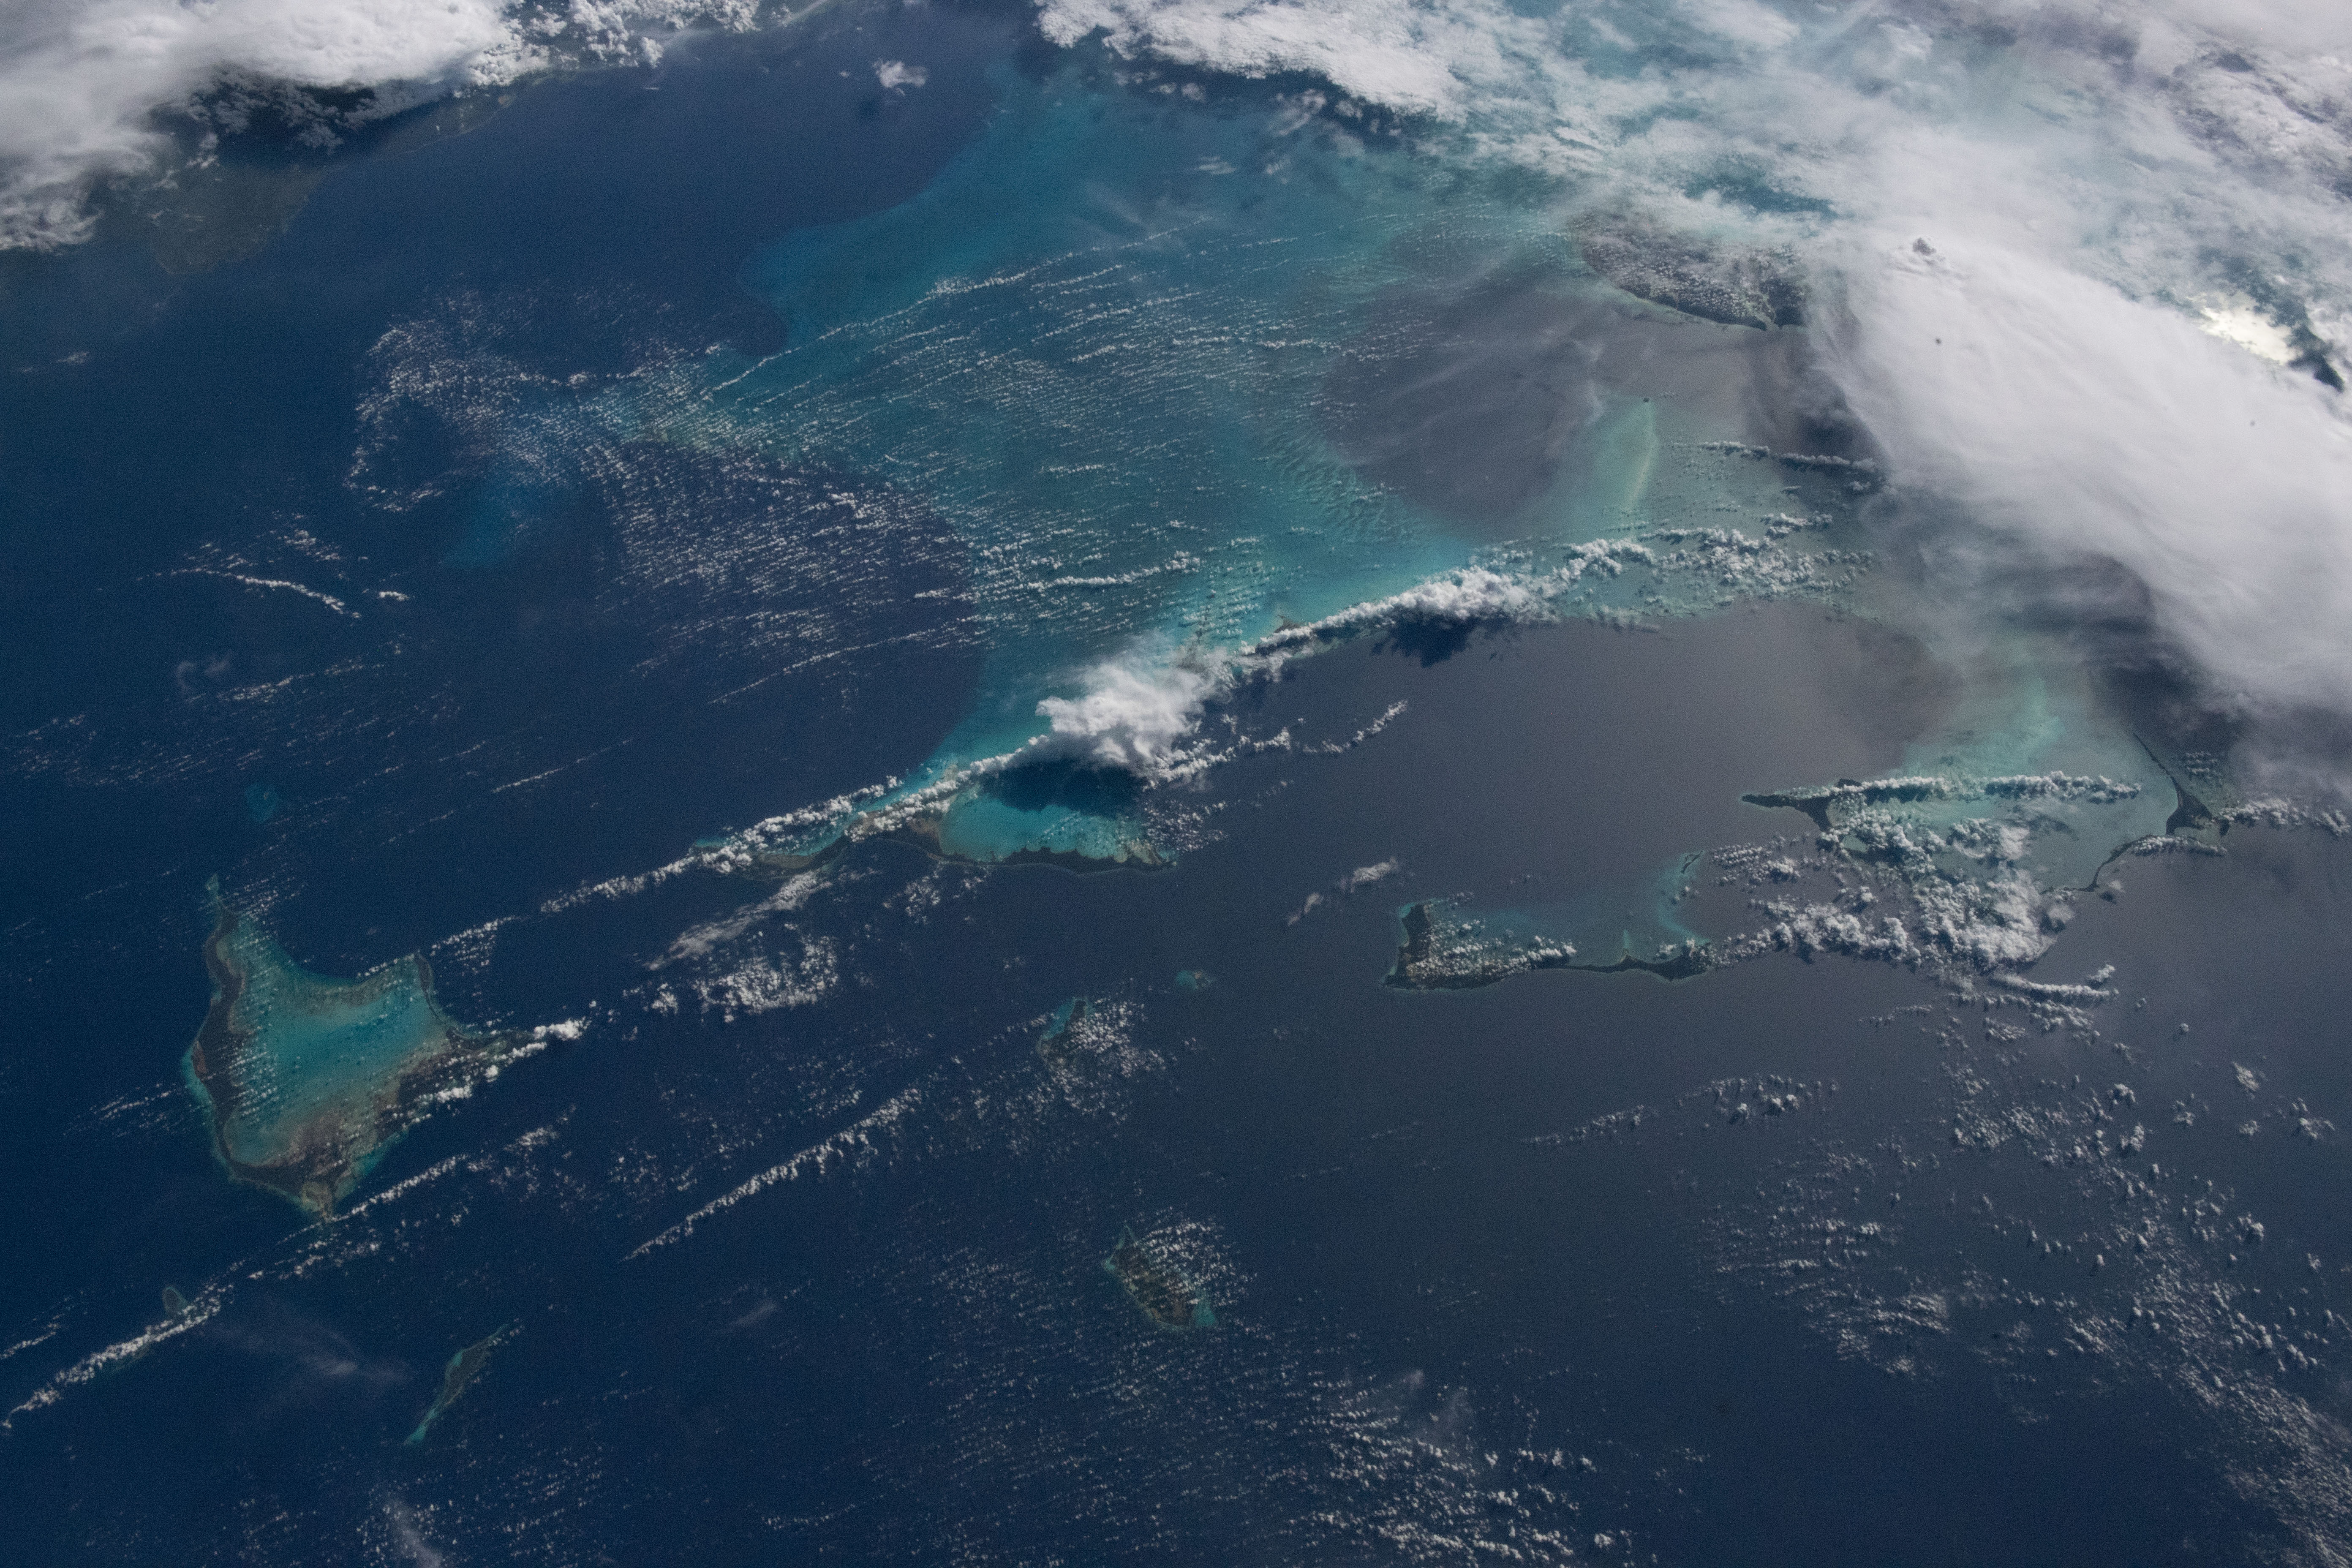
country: BAHAMAS
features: LONG ISLAND, CAT ISLAND, COCKBURN ISLAND, CROOKED ISLAND
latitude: 23.6
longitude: -75.5
